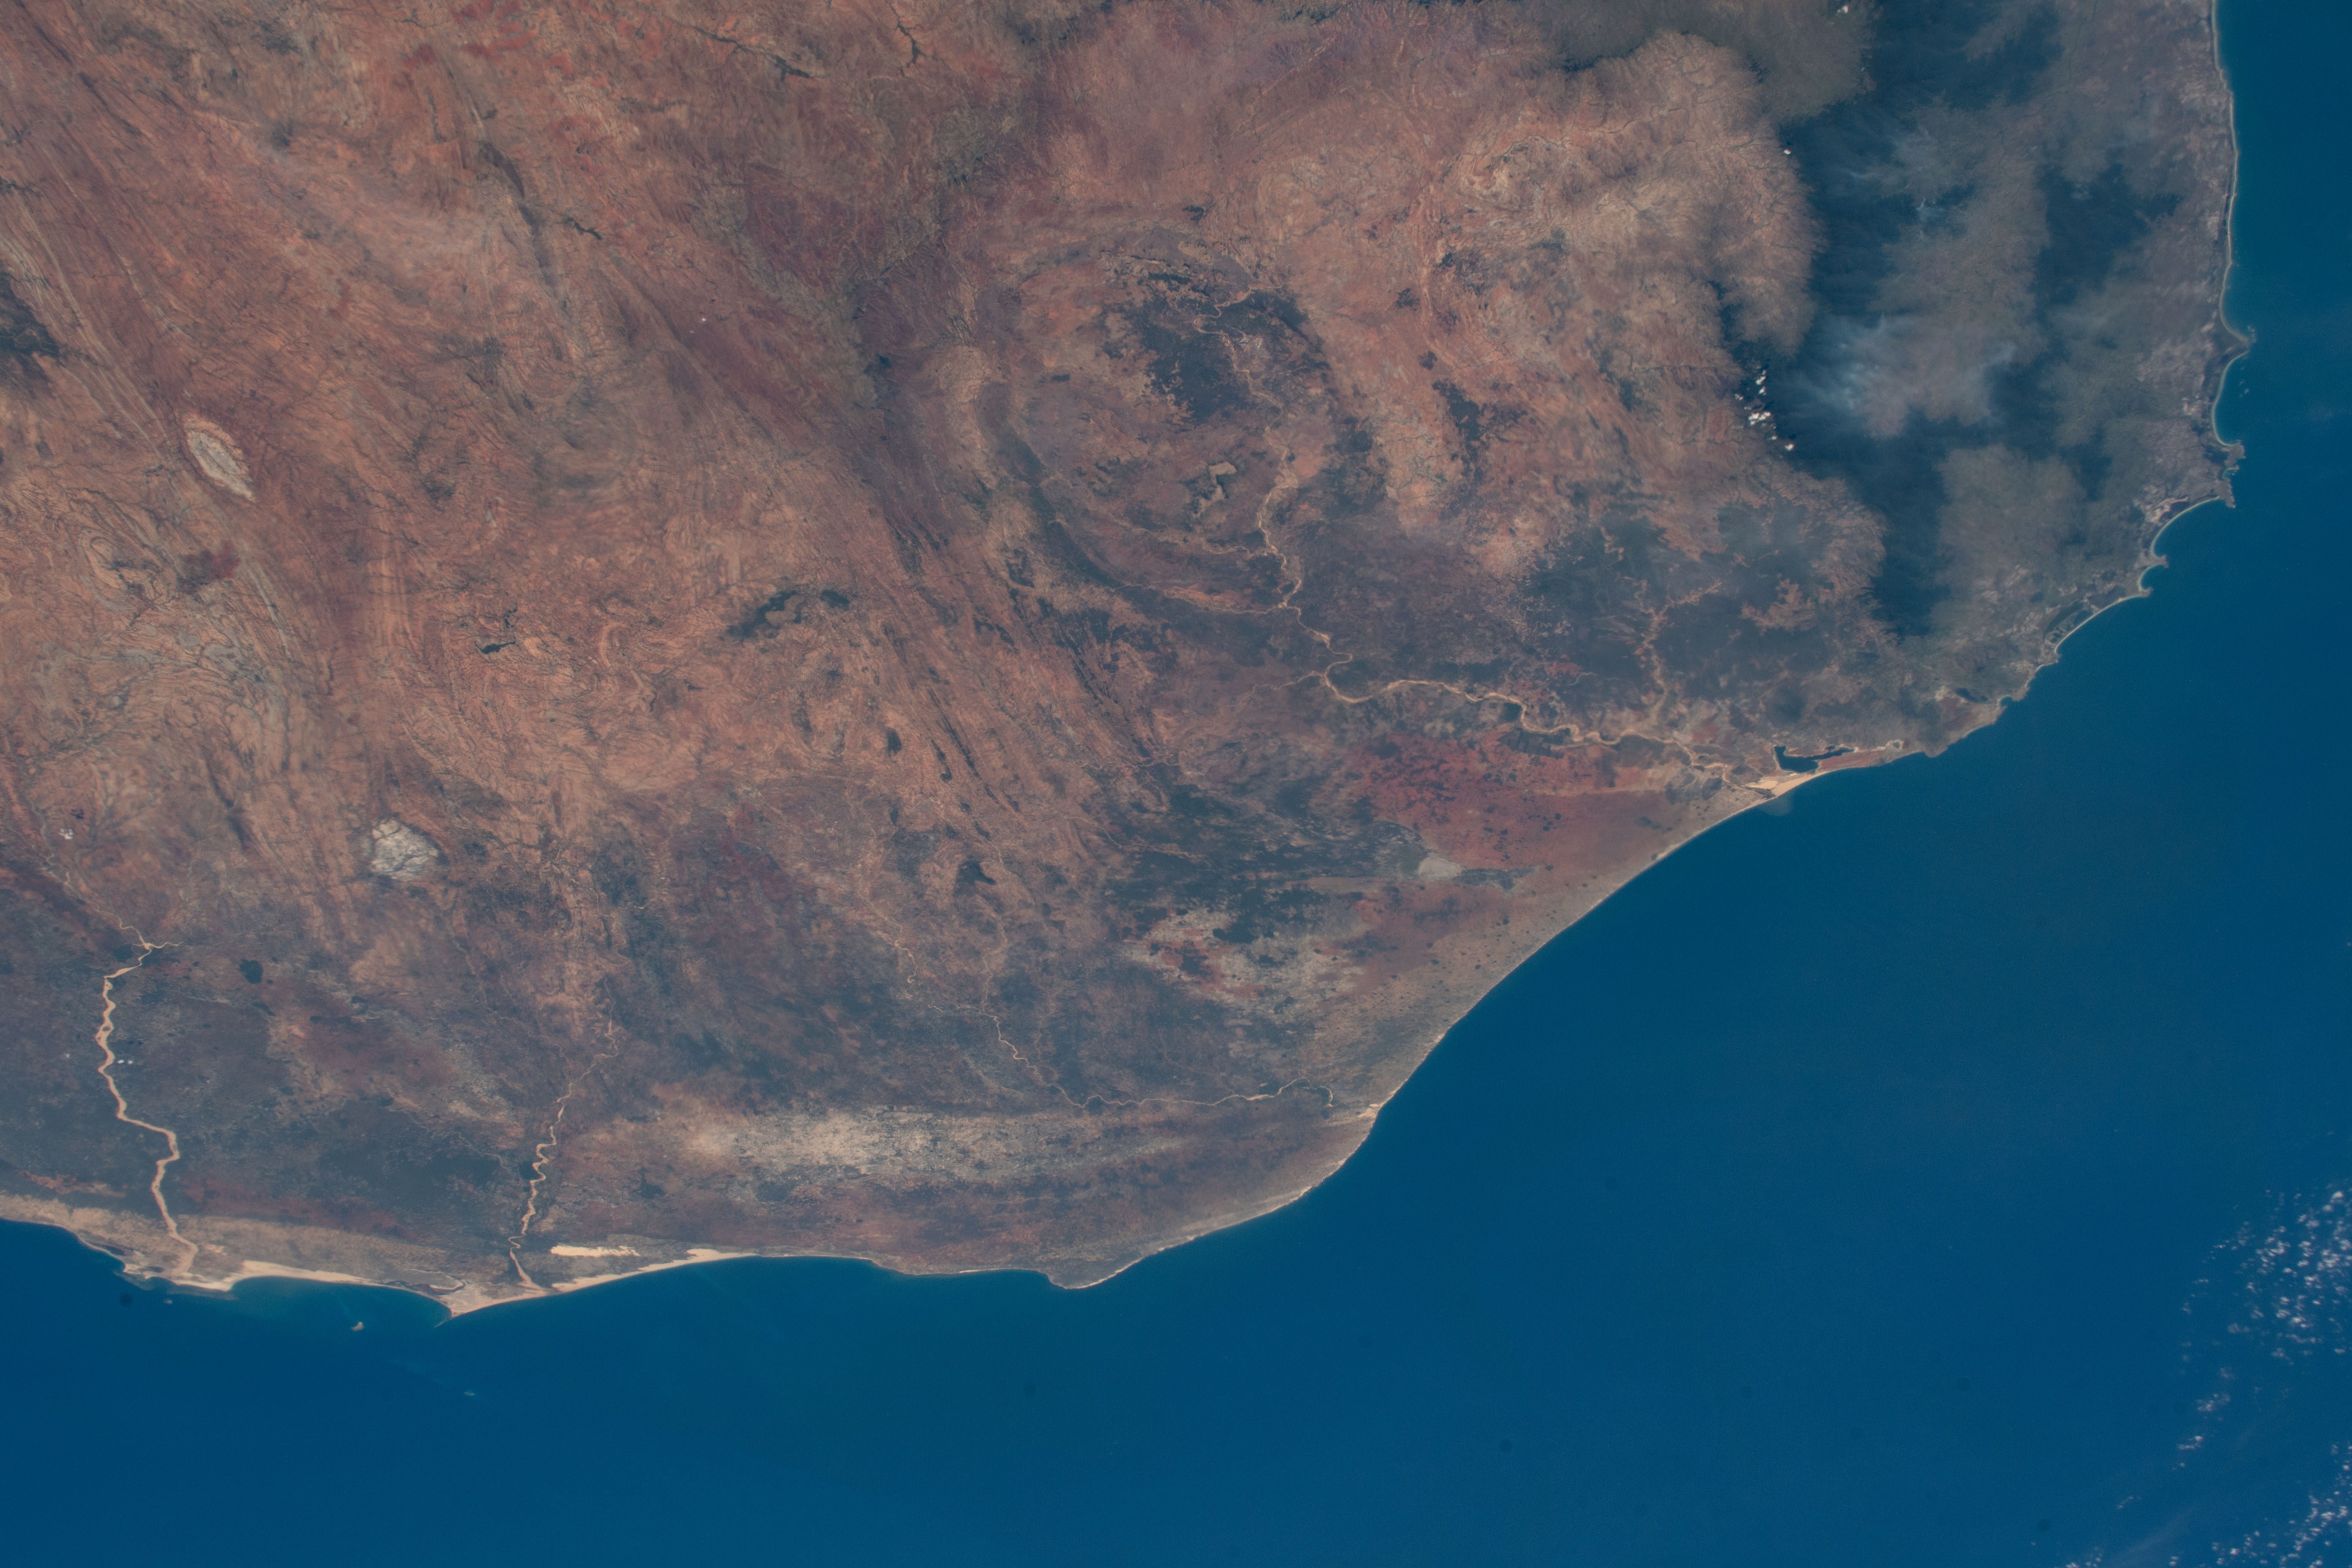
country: MADAGASCAR
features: MADAGASCAR, ANDOHAHELA NATIONAL PARK
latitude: -25.0
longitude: 46.0
